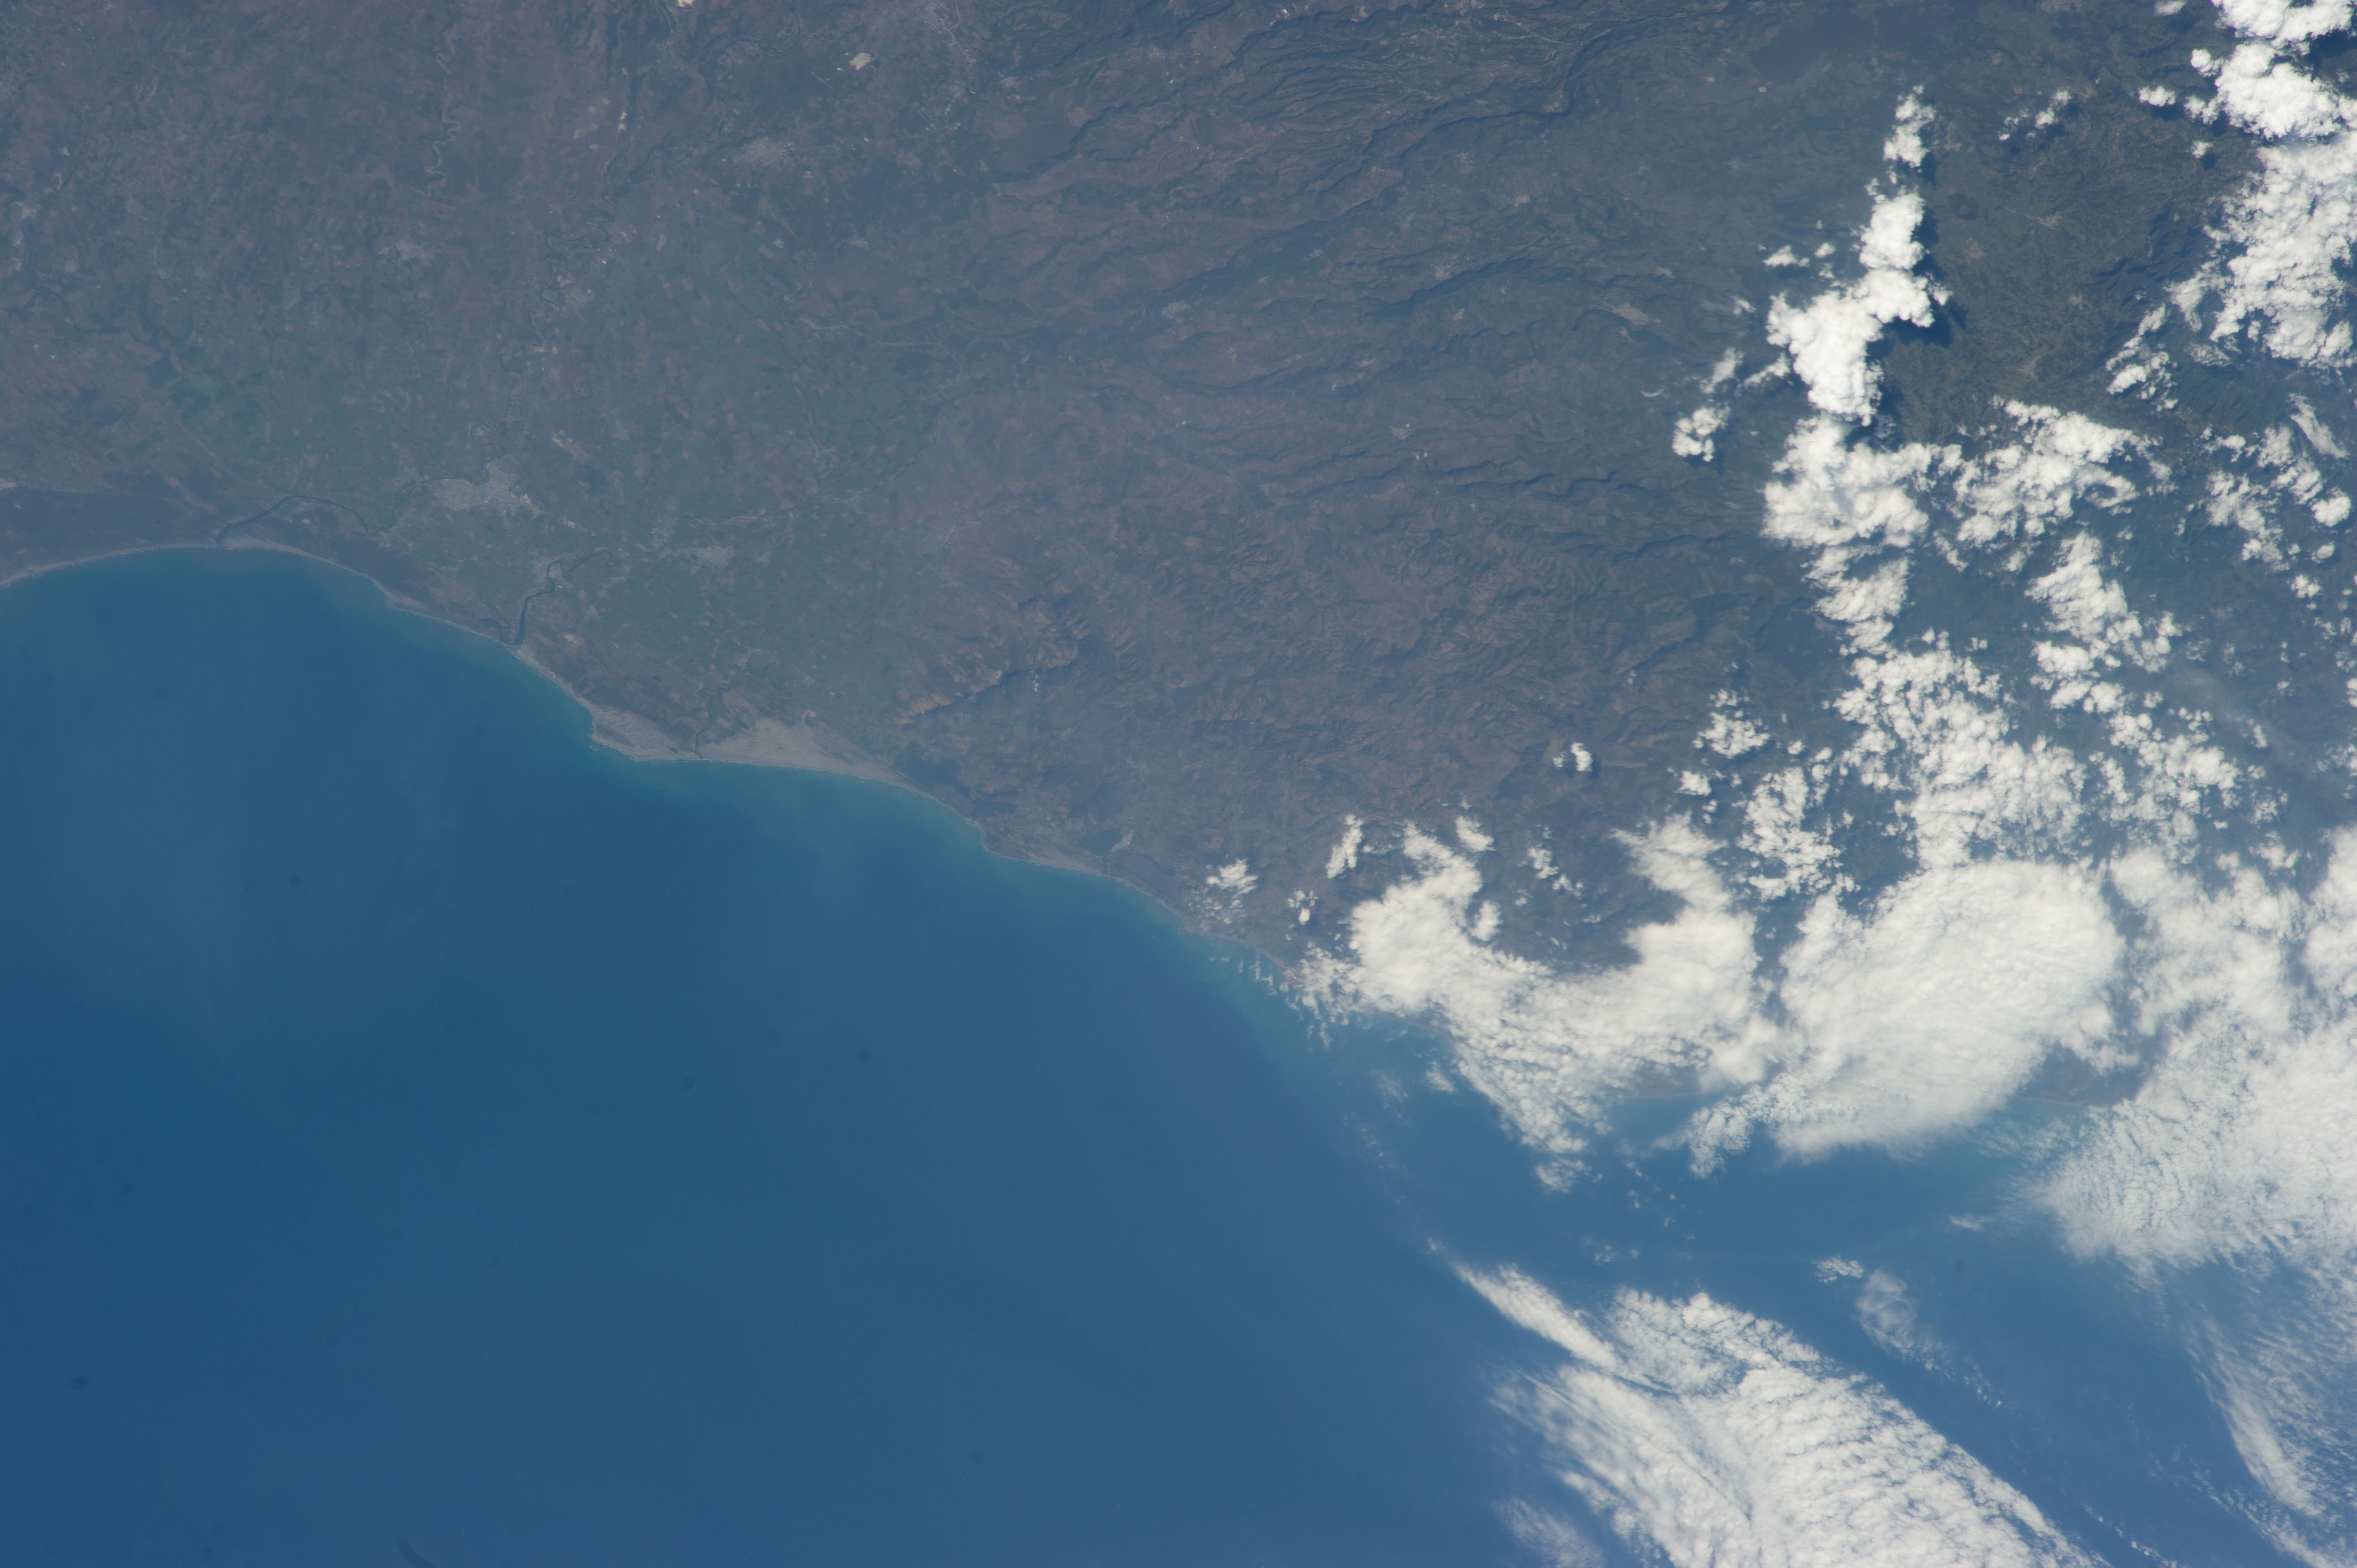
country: MEXICO
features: GULF OF MEXICO, COAST NW. OF VERA CRUZ, PT. ZEMPOALA, MTS., FOR., TOWNS
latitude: 19.7
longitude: -96.5
